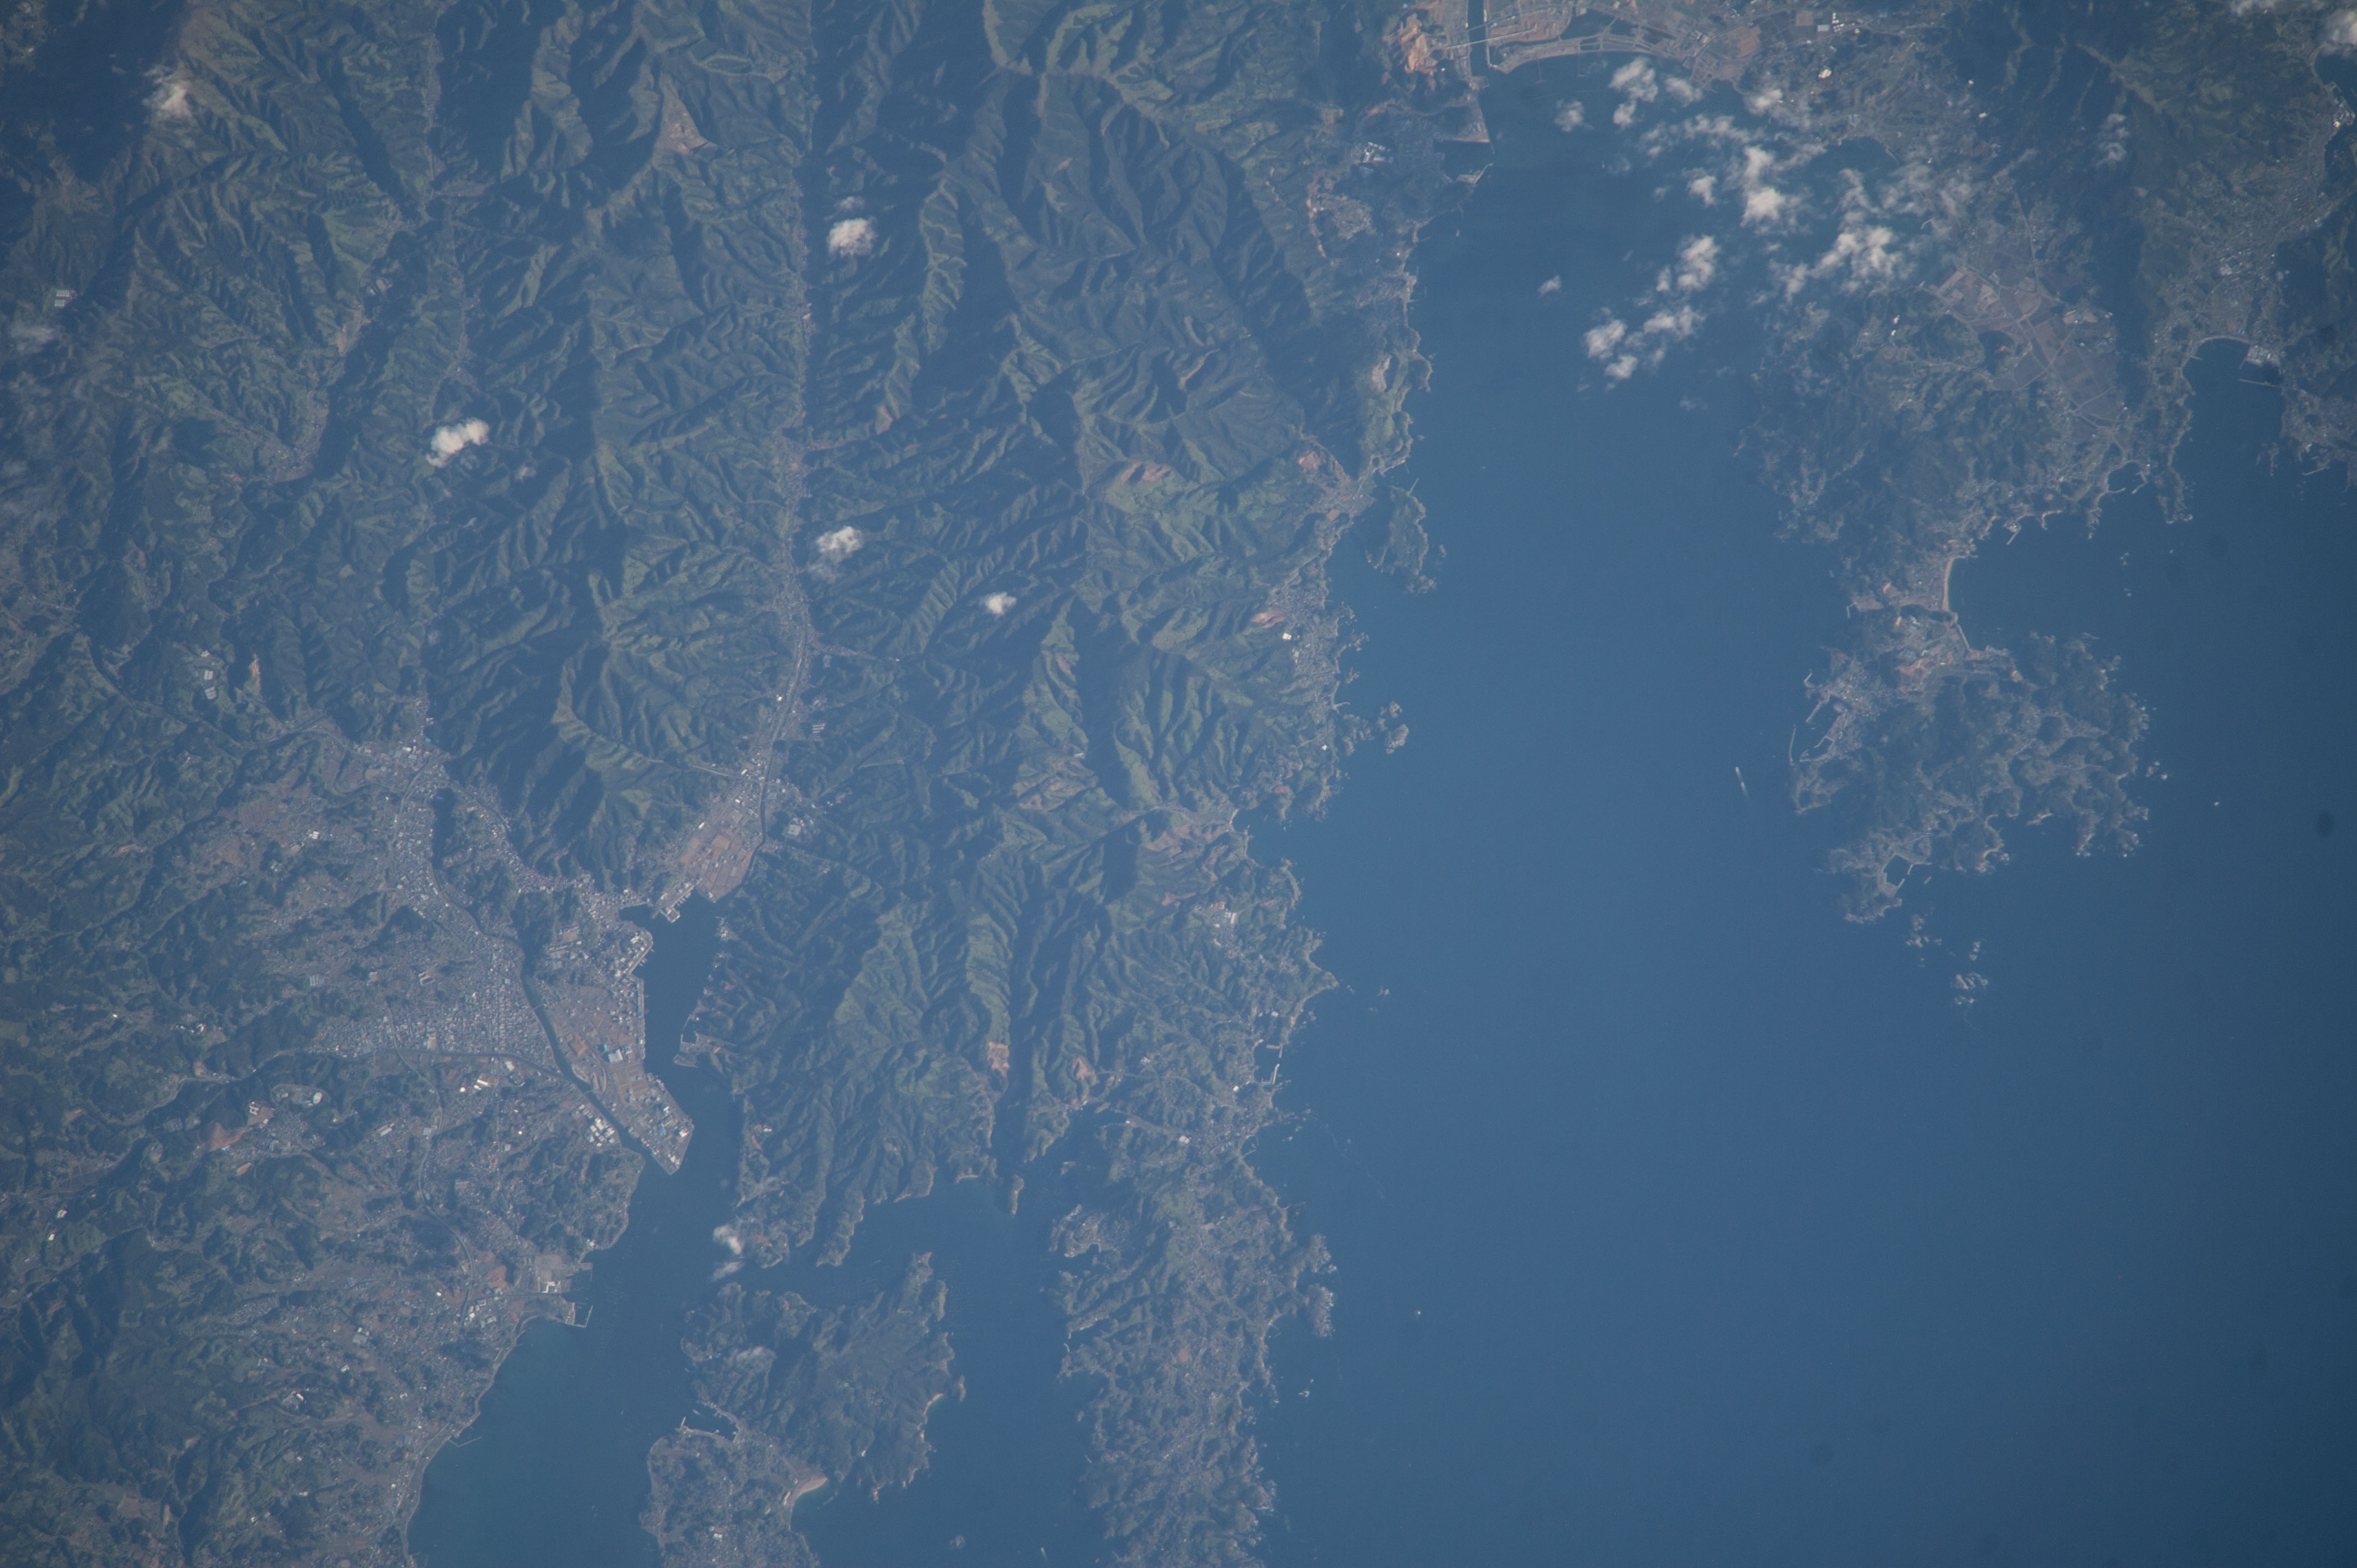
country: JAPAN
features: KARAKUWA ISLAND, OSHIMA ISLAND, MT. KIRITATEYAMA, RIKUZENTAKATA, KESENNUMA, MIYAGI PREFECTURE, HANSHU ISLAND, JAPAN, W. PACIFIC OCEAN,JAPAN, KESSENNUMA CY., KESSENNUMA B.,HAYAMAYAMA
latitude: 38.9
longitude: 141.6
